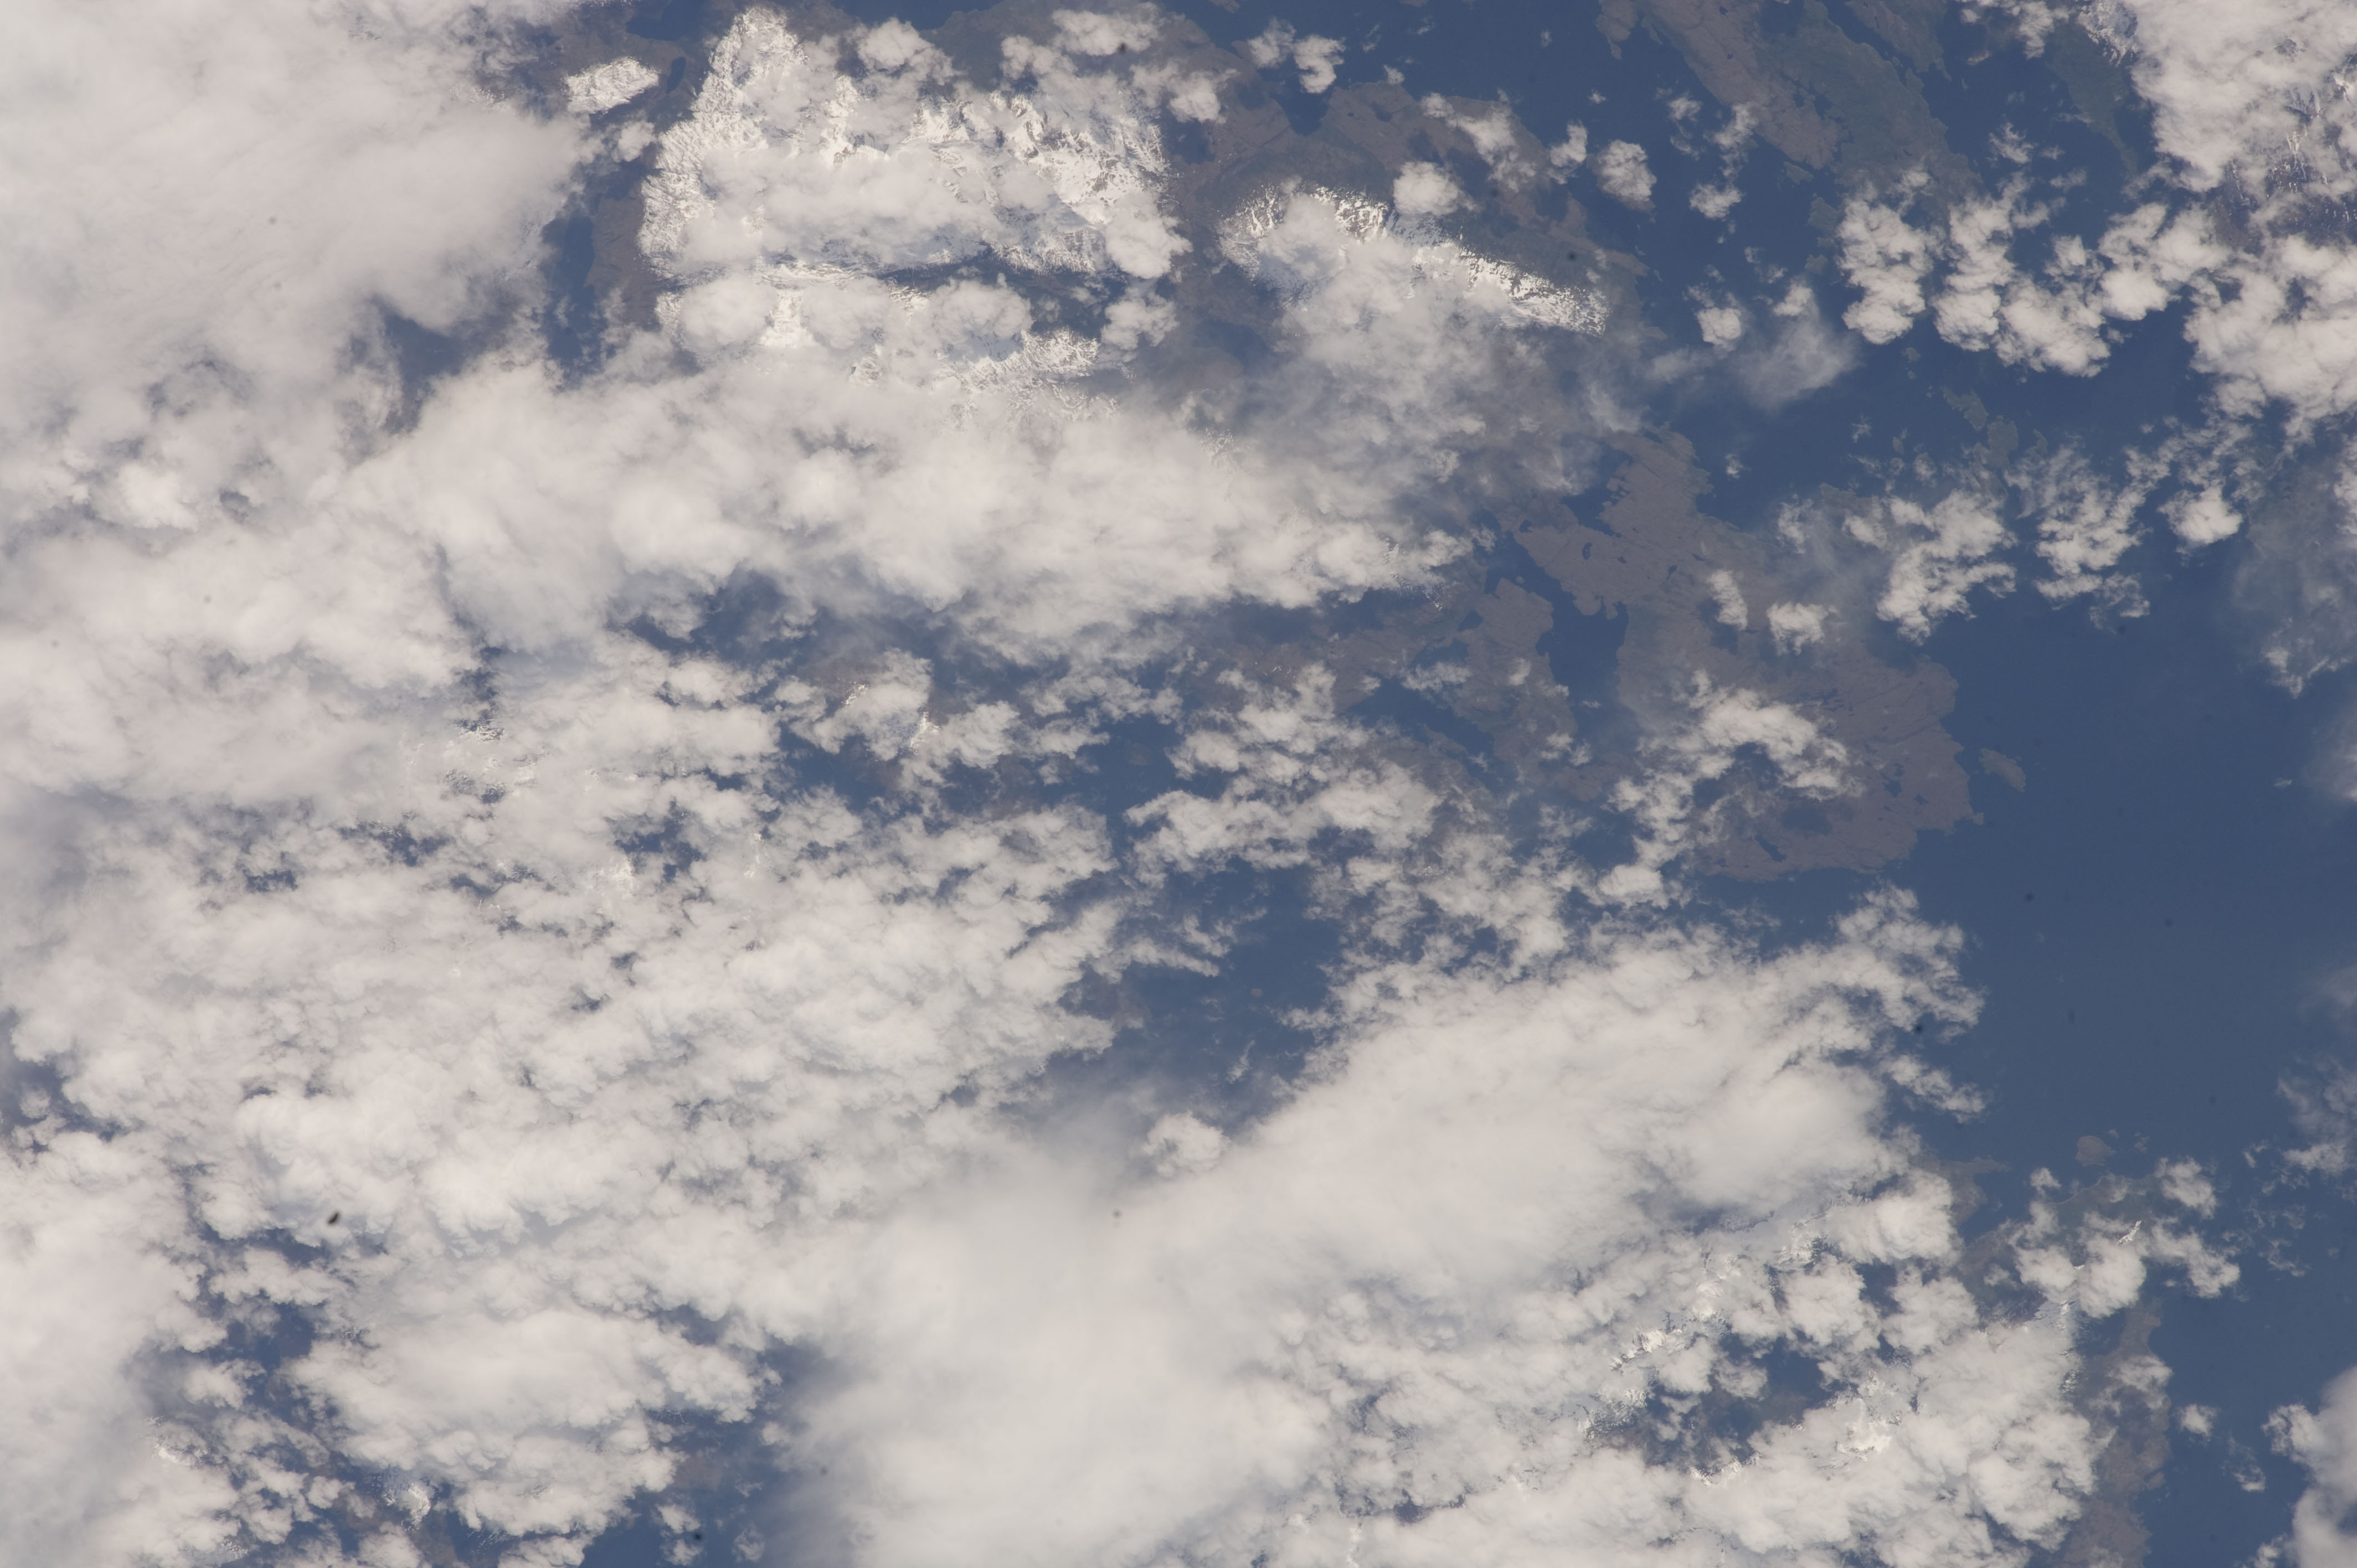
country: CHILE
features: OTWAY BAY, BRUNSWICK PEN.
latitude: -53.2
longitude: -72.1
